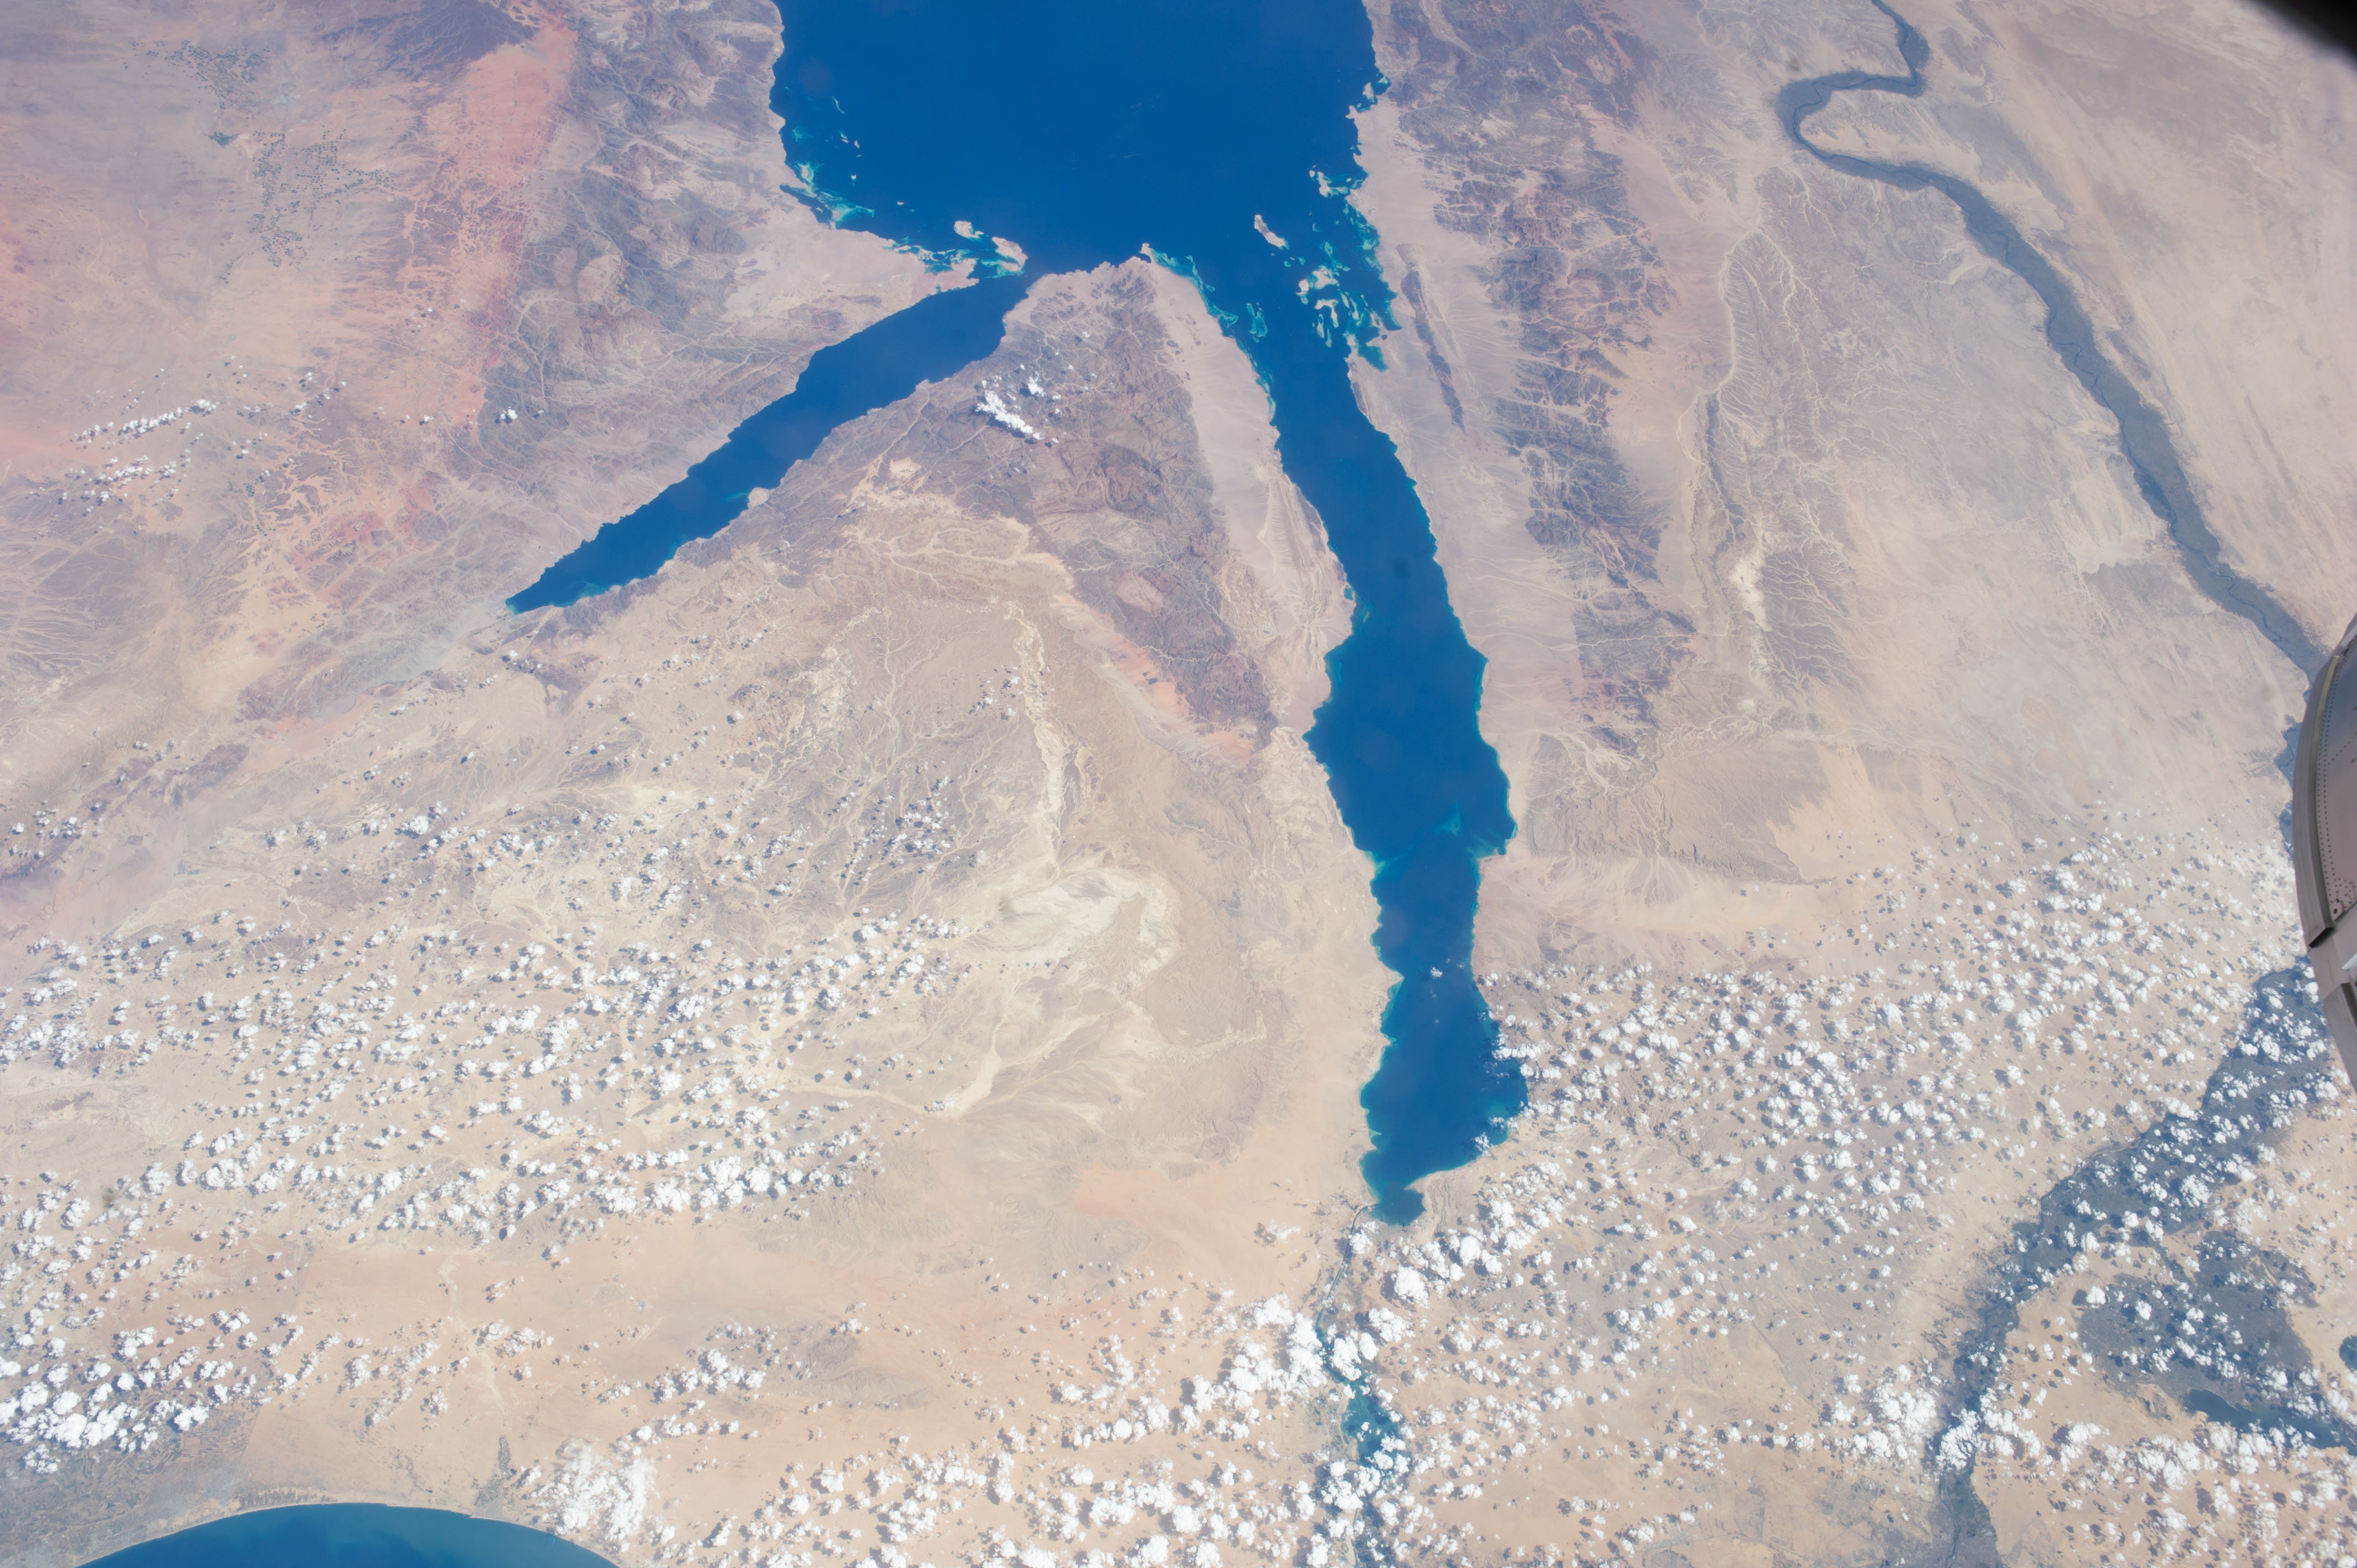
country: EGYPT
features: NILE RIVER, GULF OF SUEZ, GULF OF AQABA, RED SEA
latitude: 29.3
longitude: 33.4
